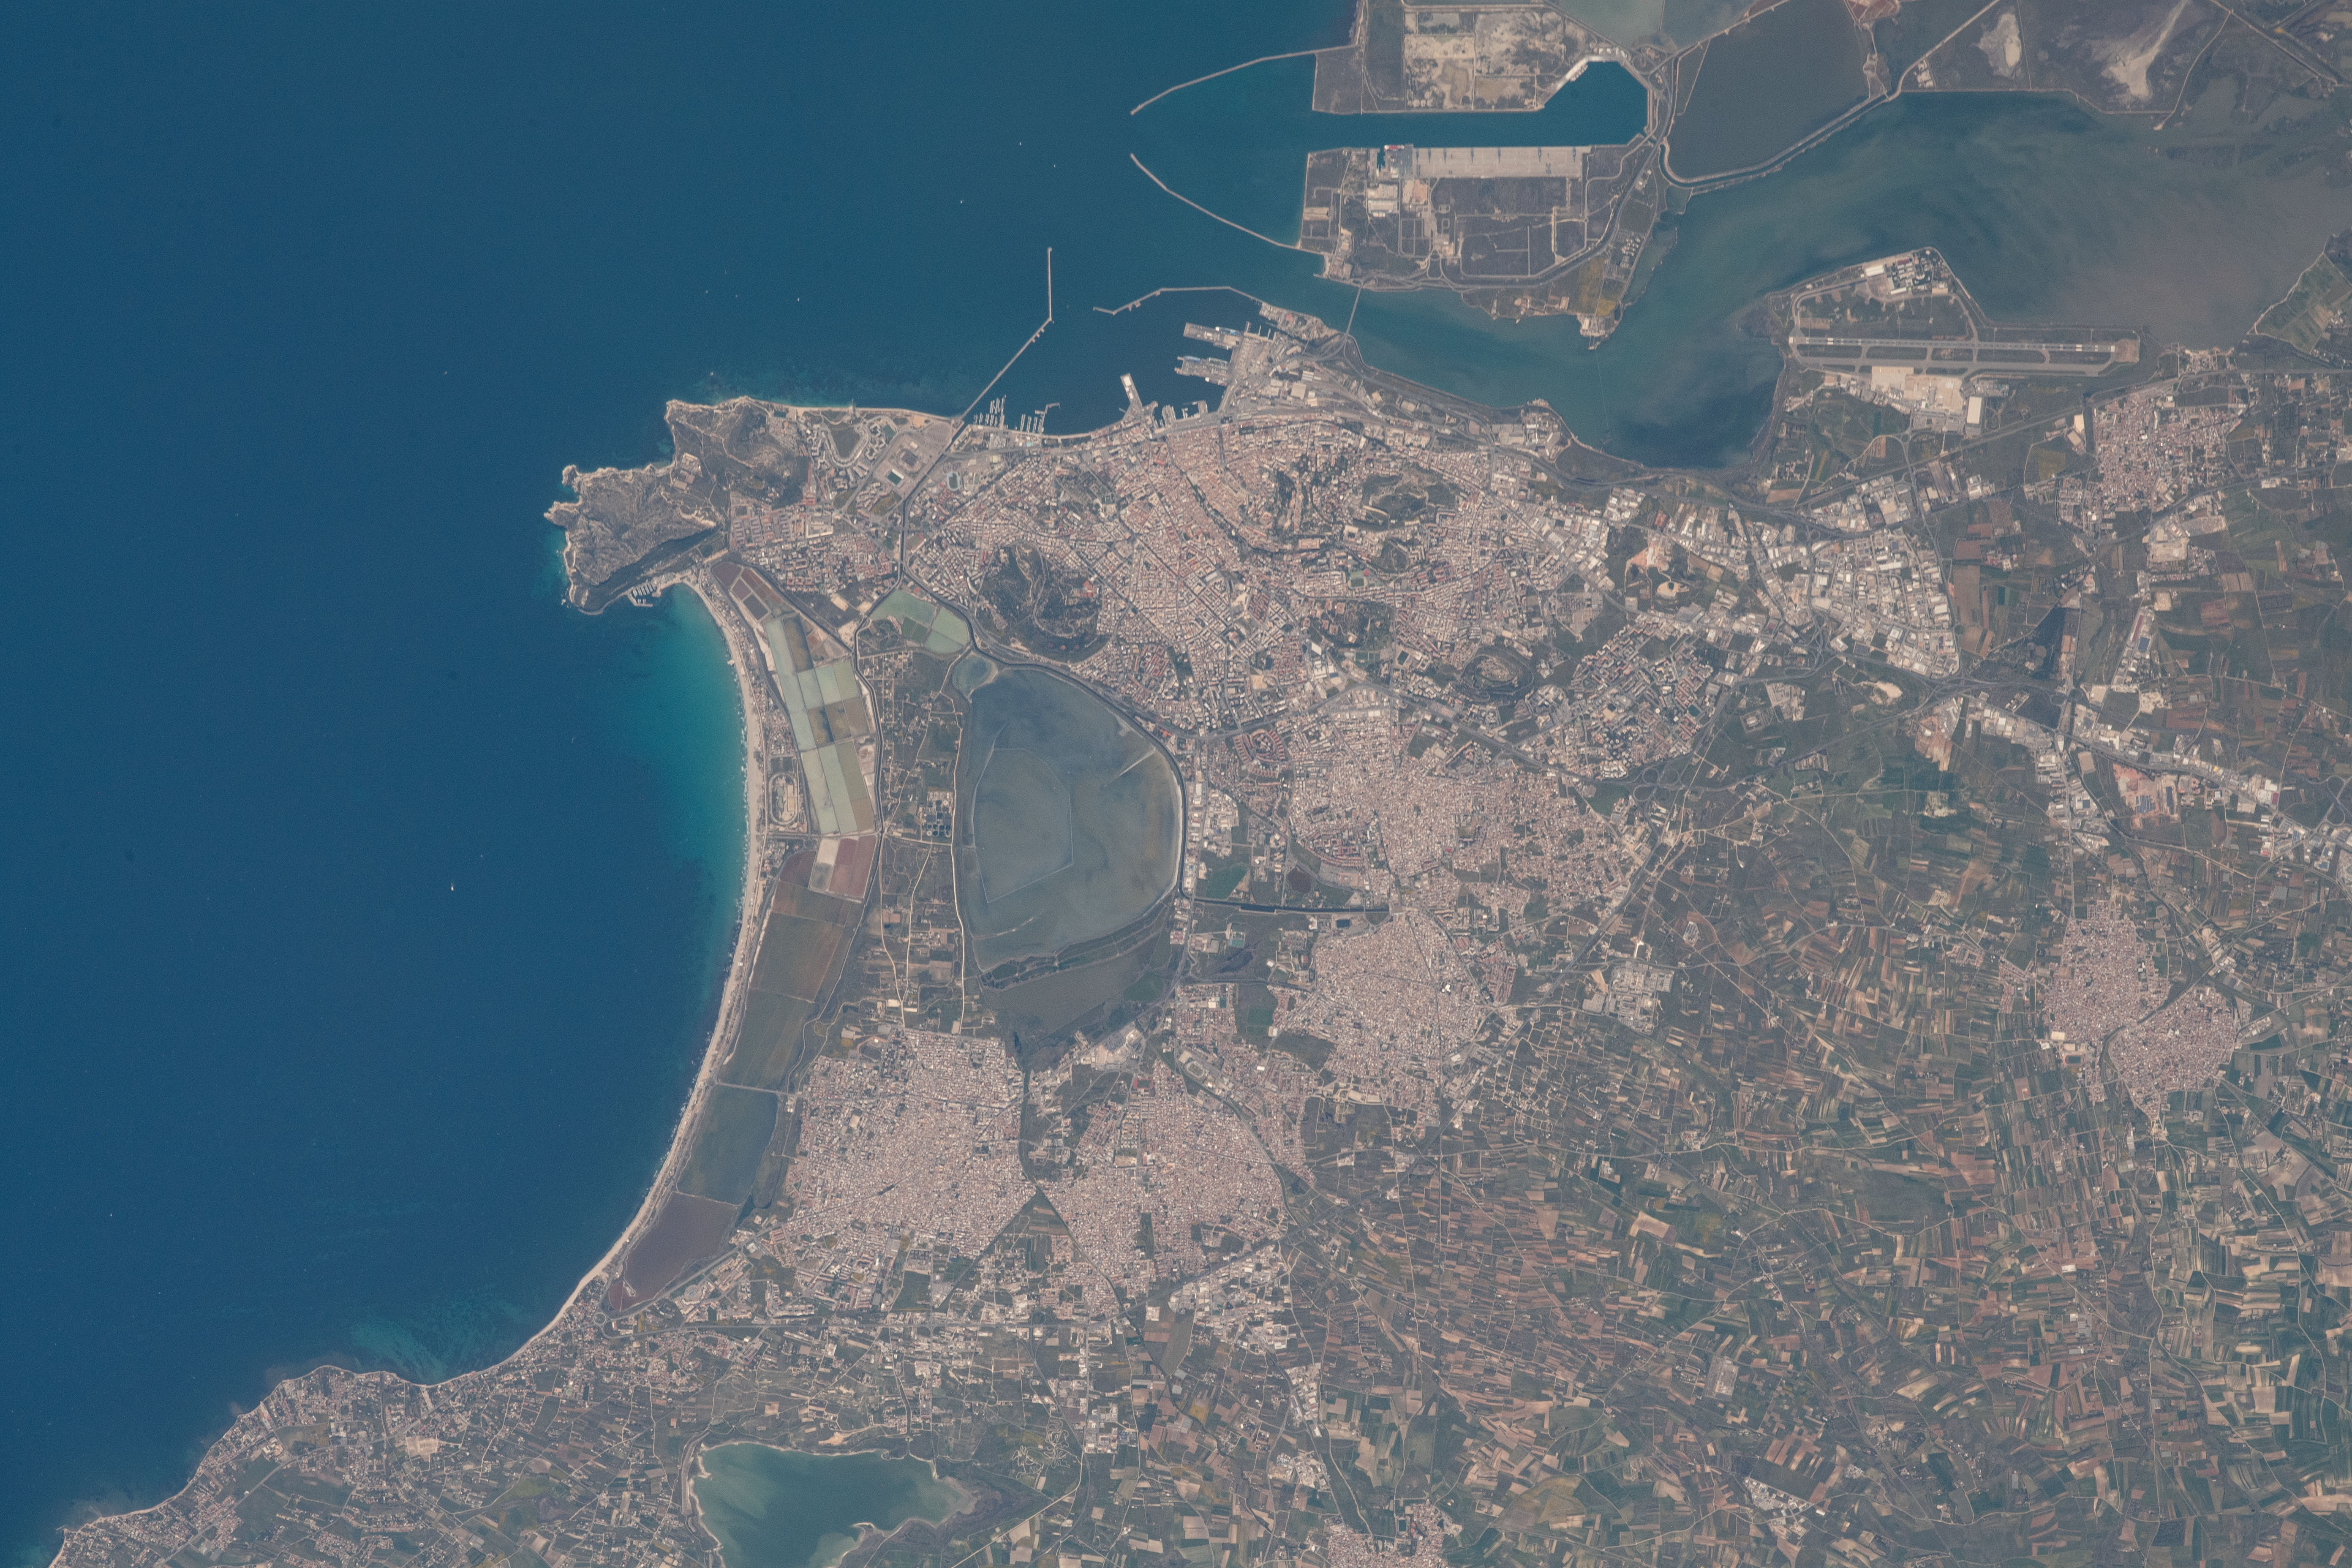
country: SARDINIA
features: CALAMOSCA, STAGNO DI MOLENTARGIUS
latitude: 39.2
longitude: 9.2
